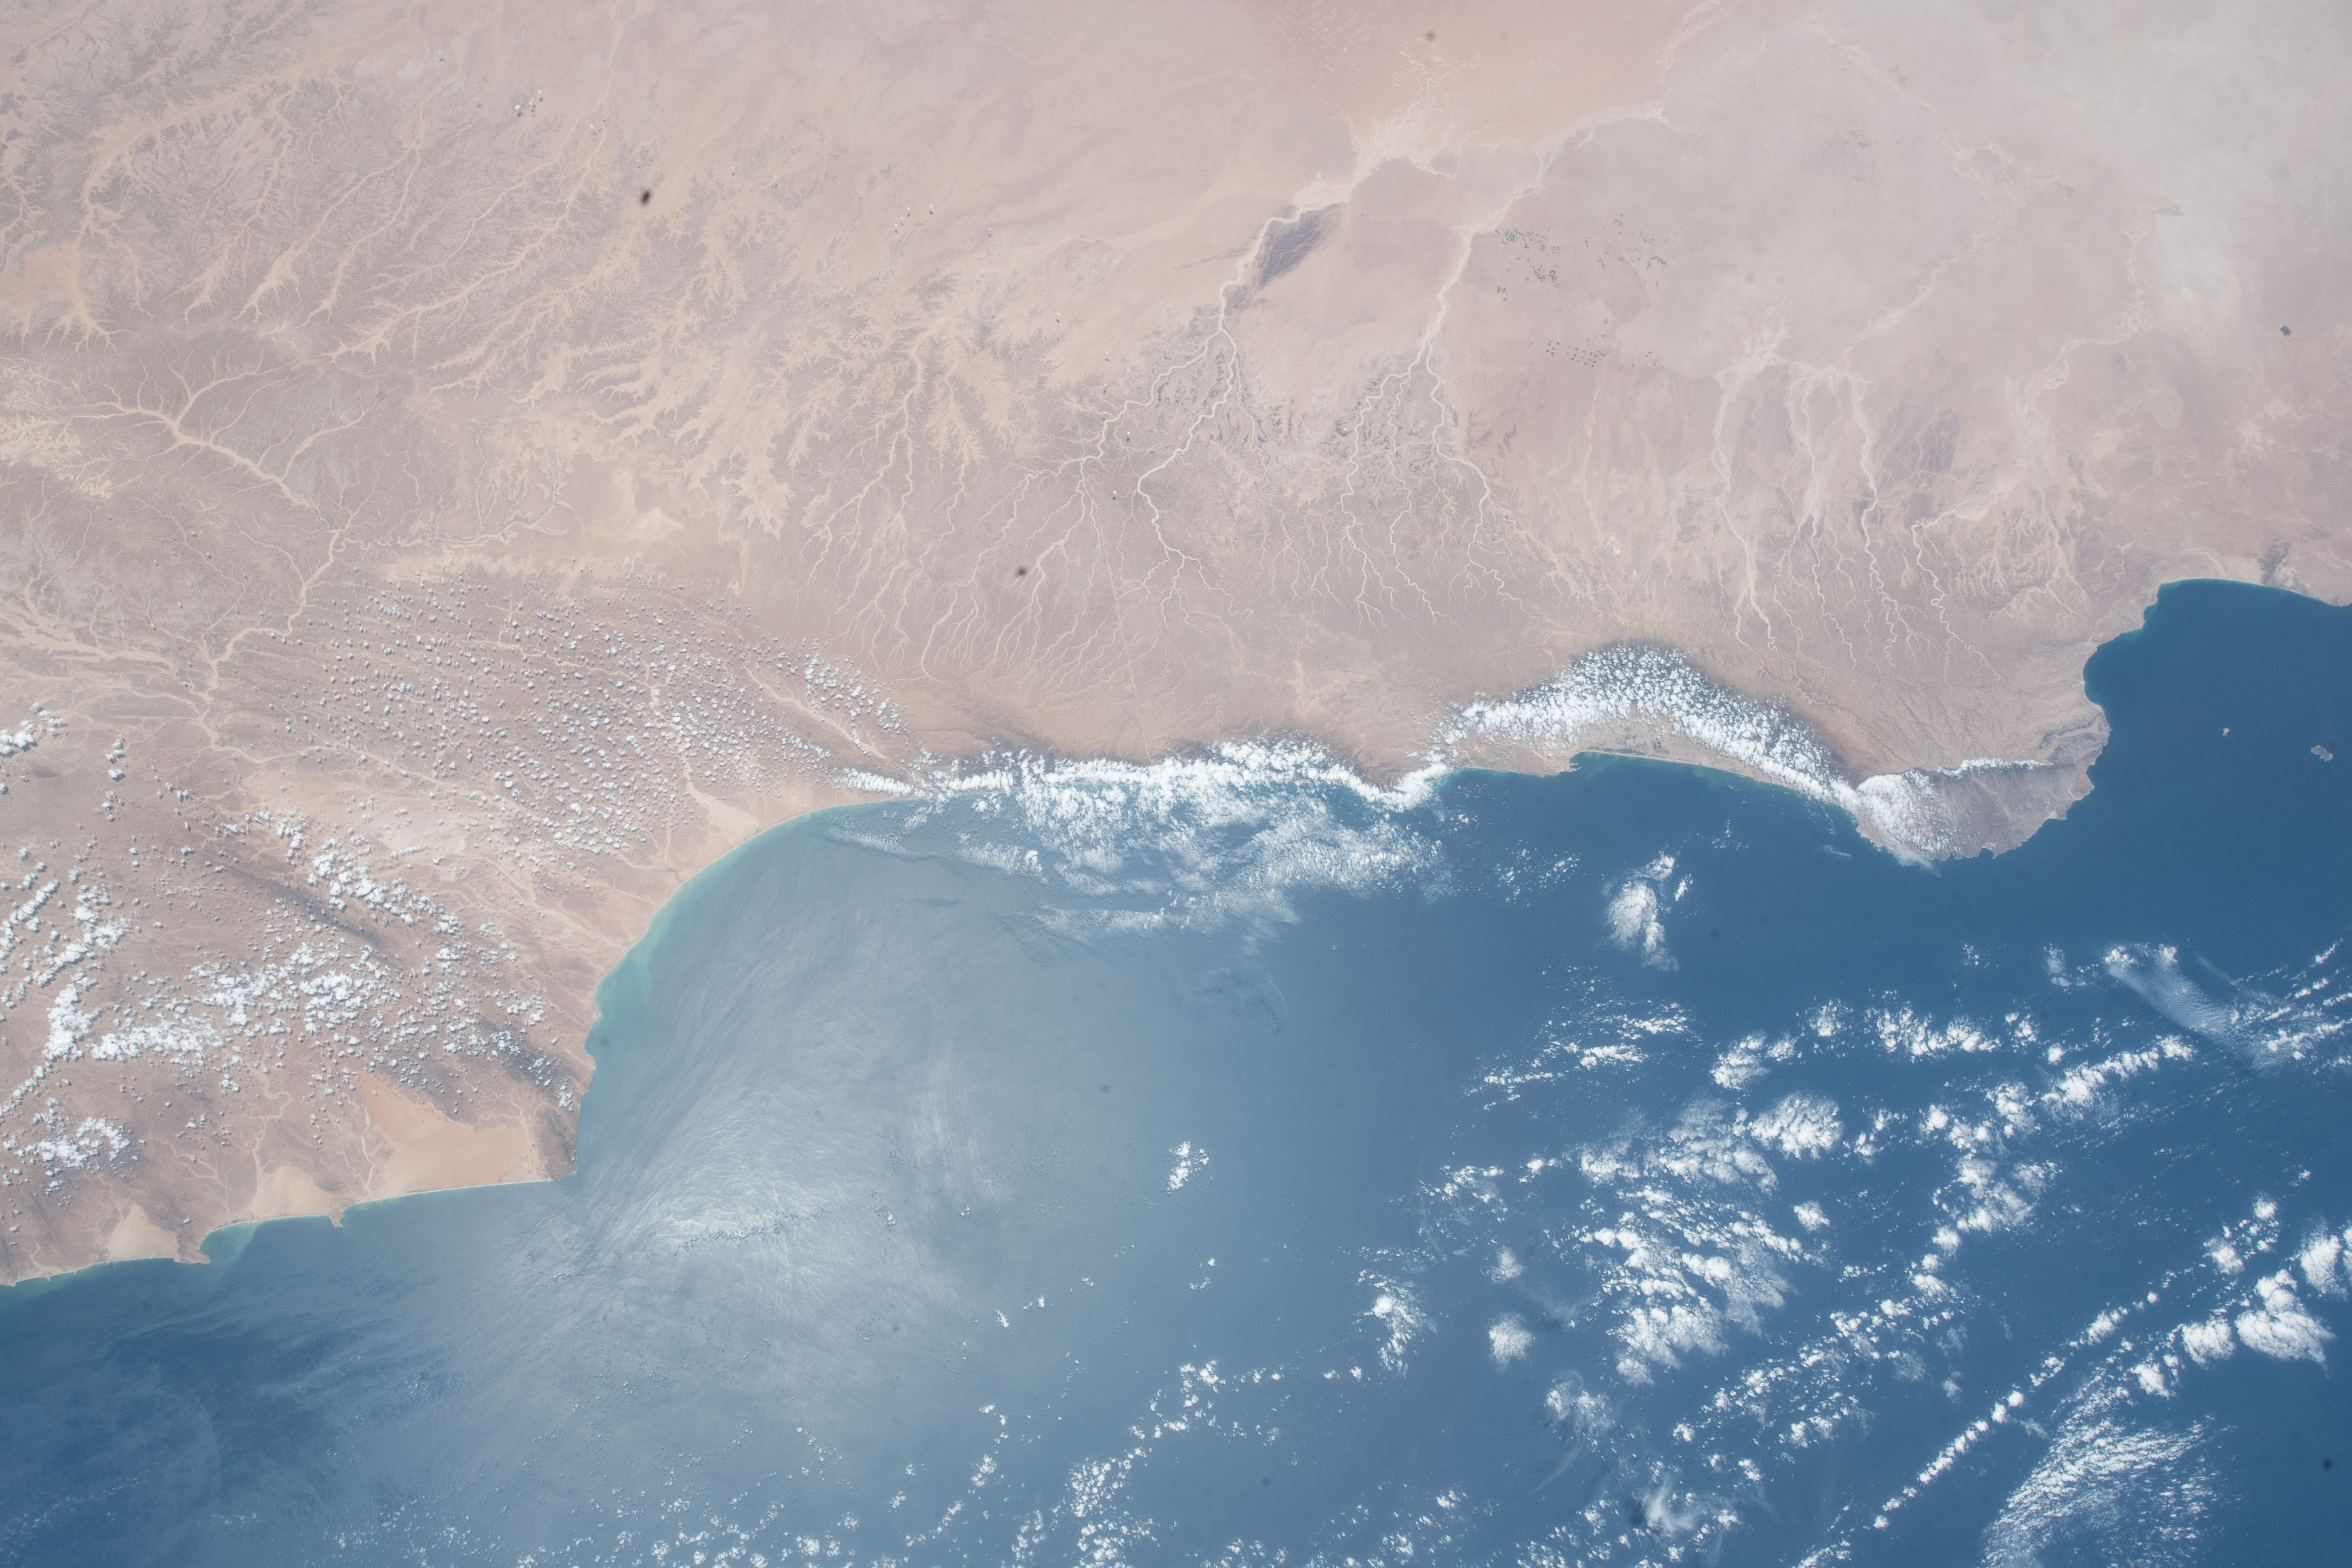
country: OMAN
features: GENISTA BANK, SALALAH, AL MAHRAH
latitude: 17.0
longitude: 53.5
